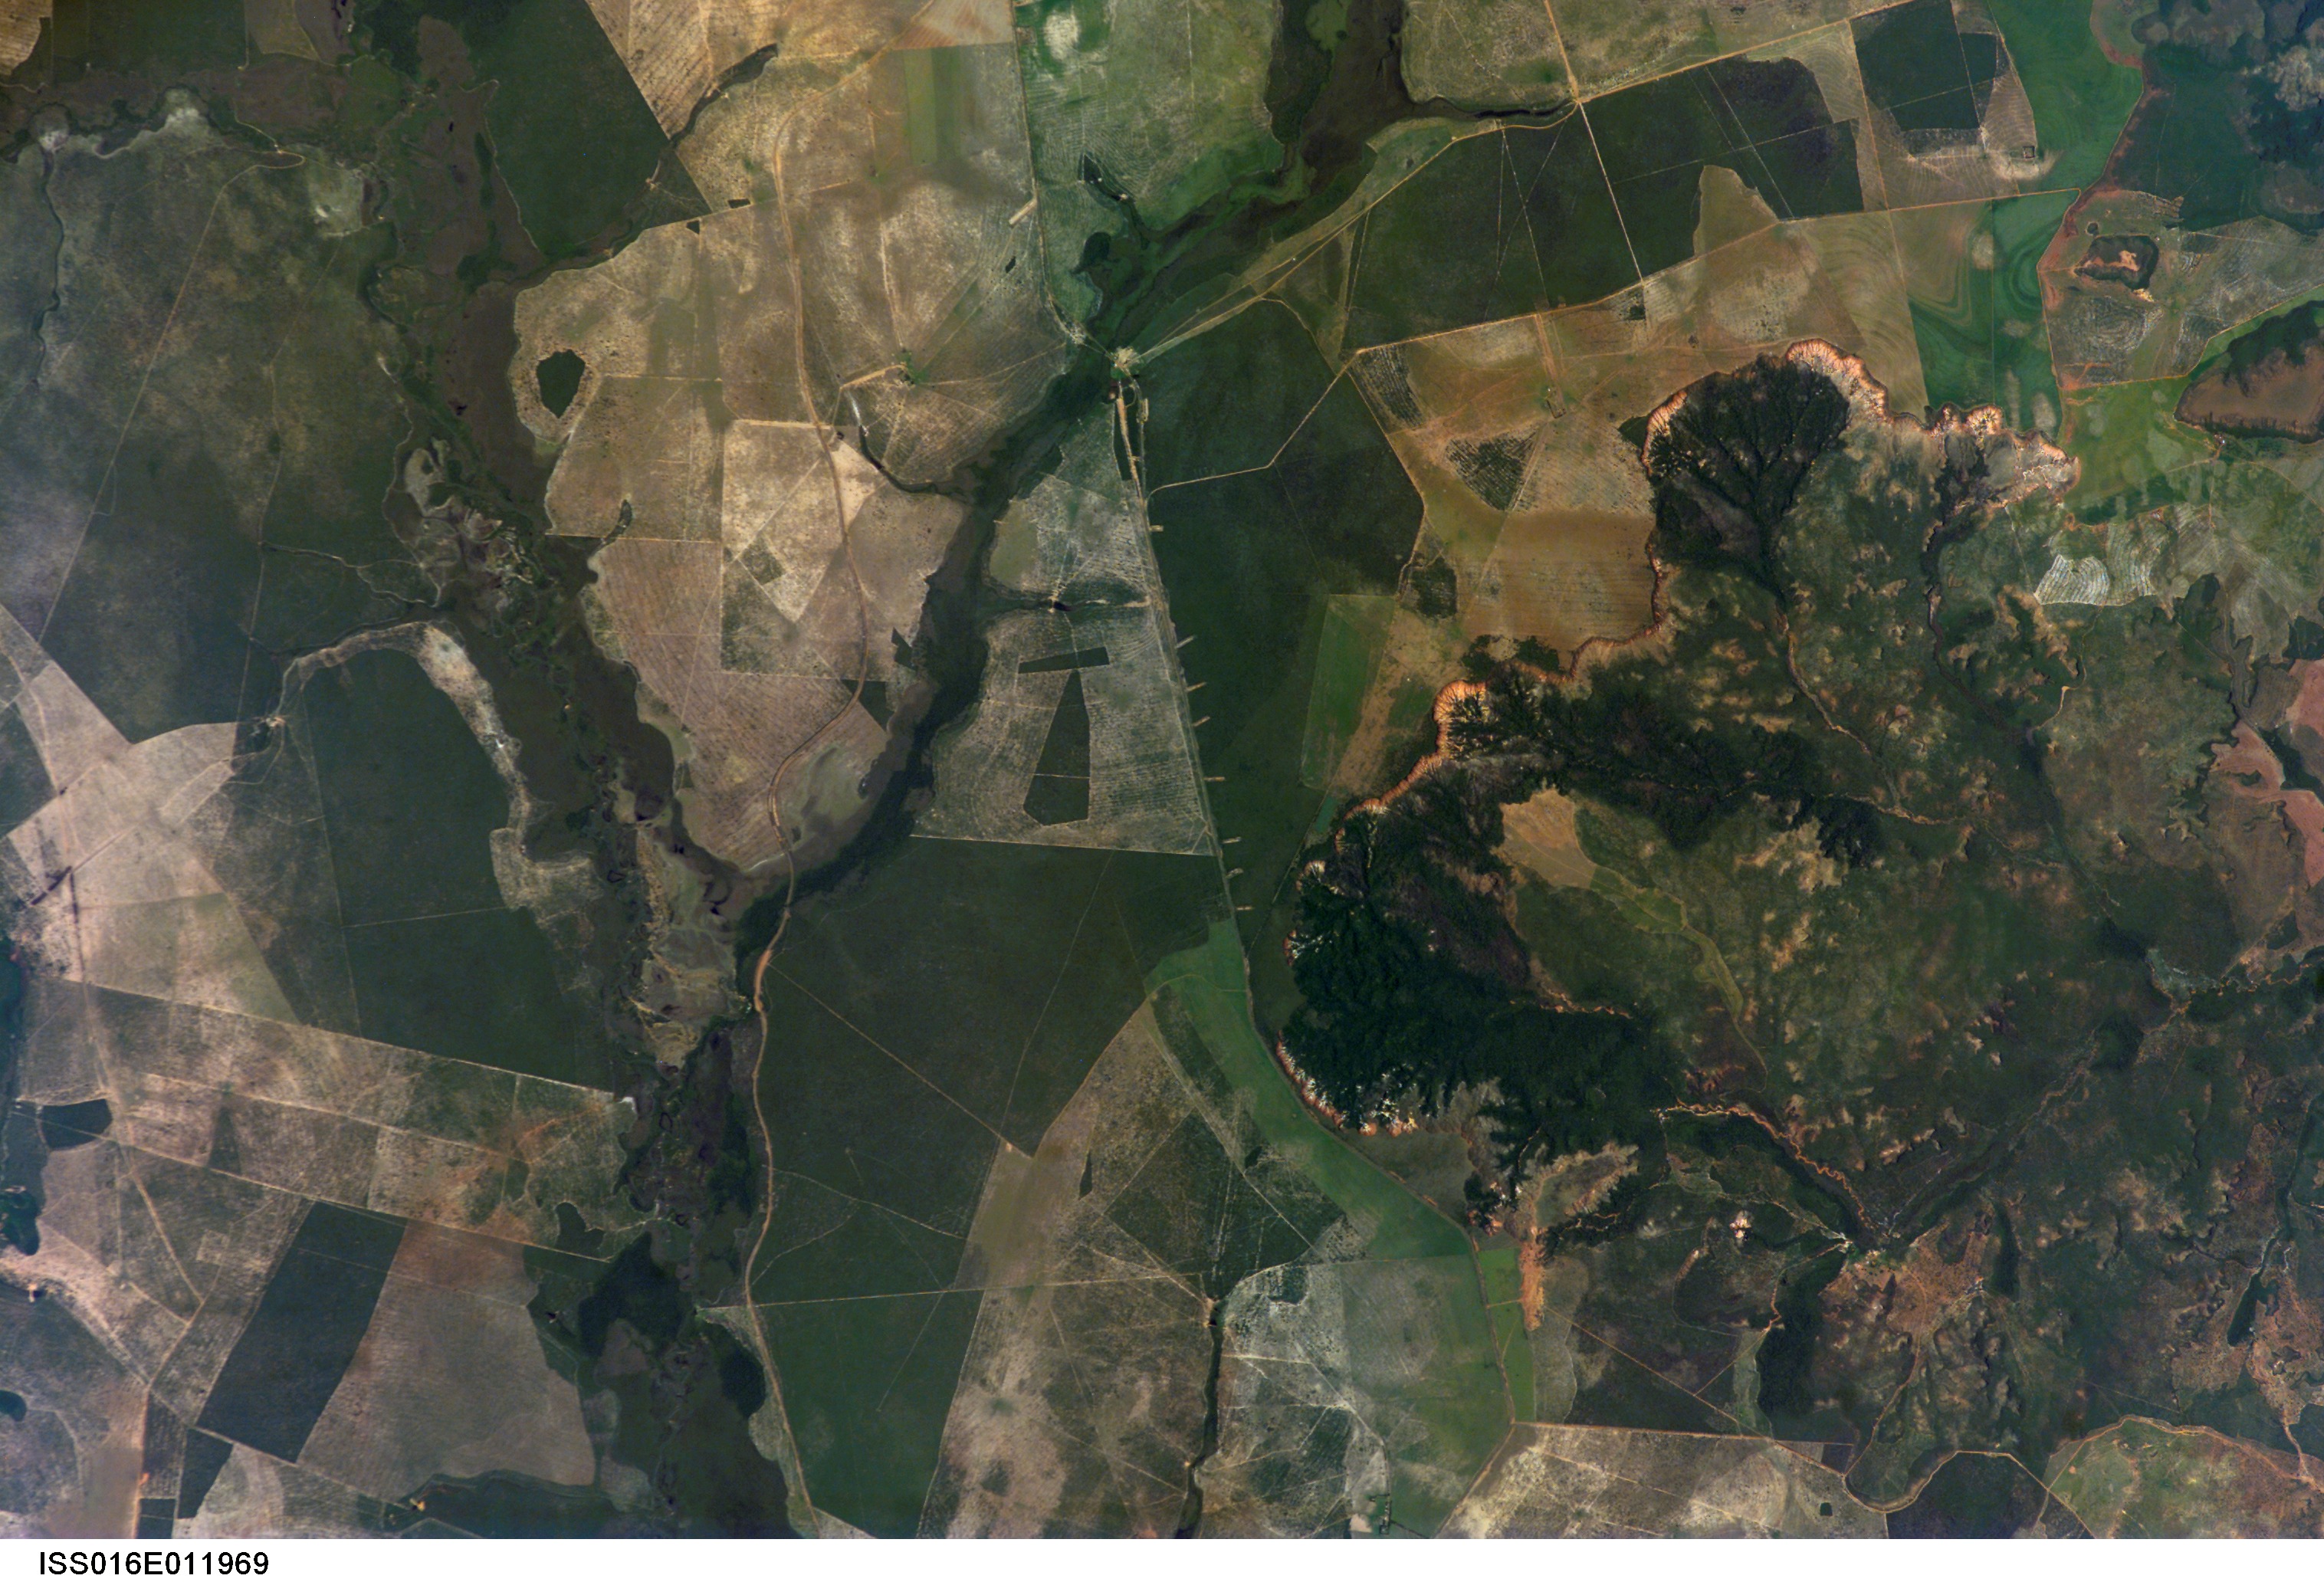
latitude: -17.5
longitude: -53.3
